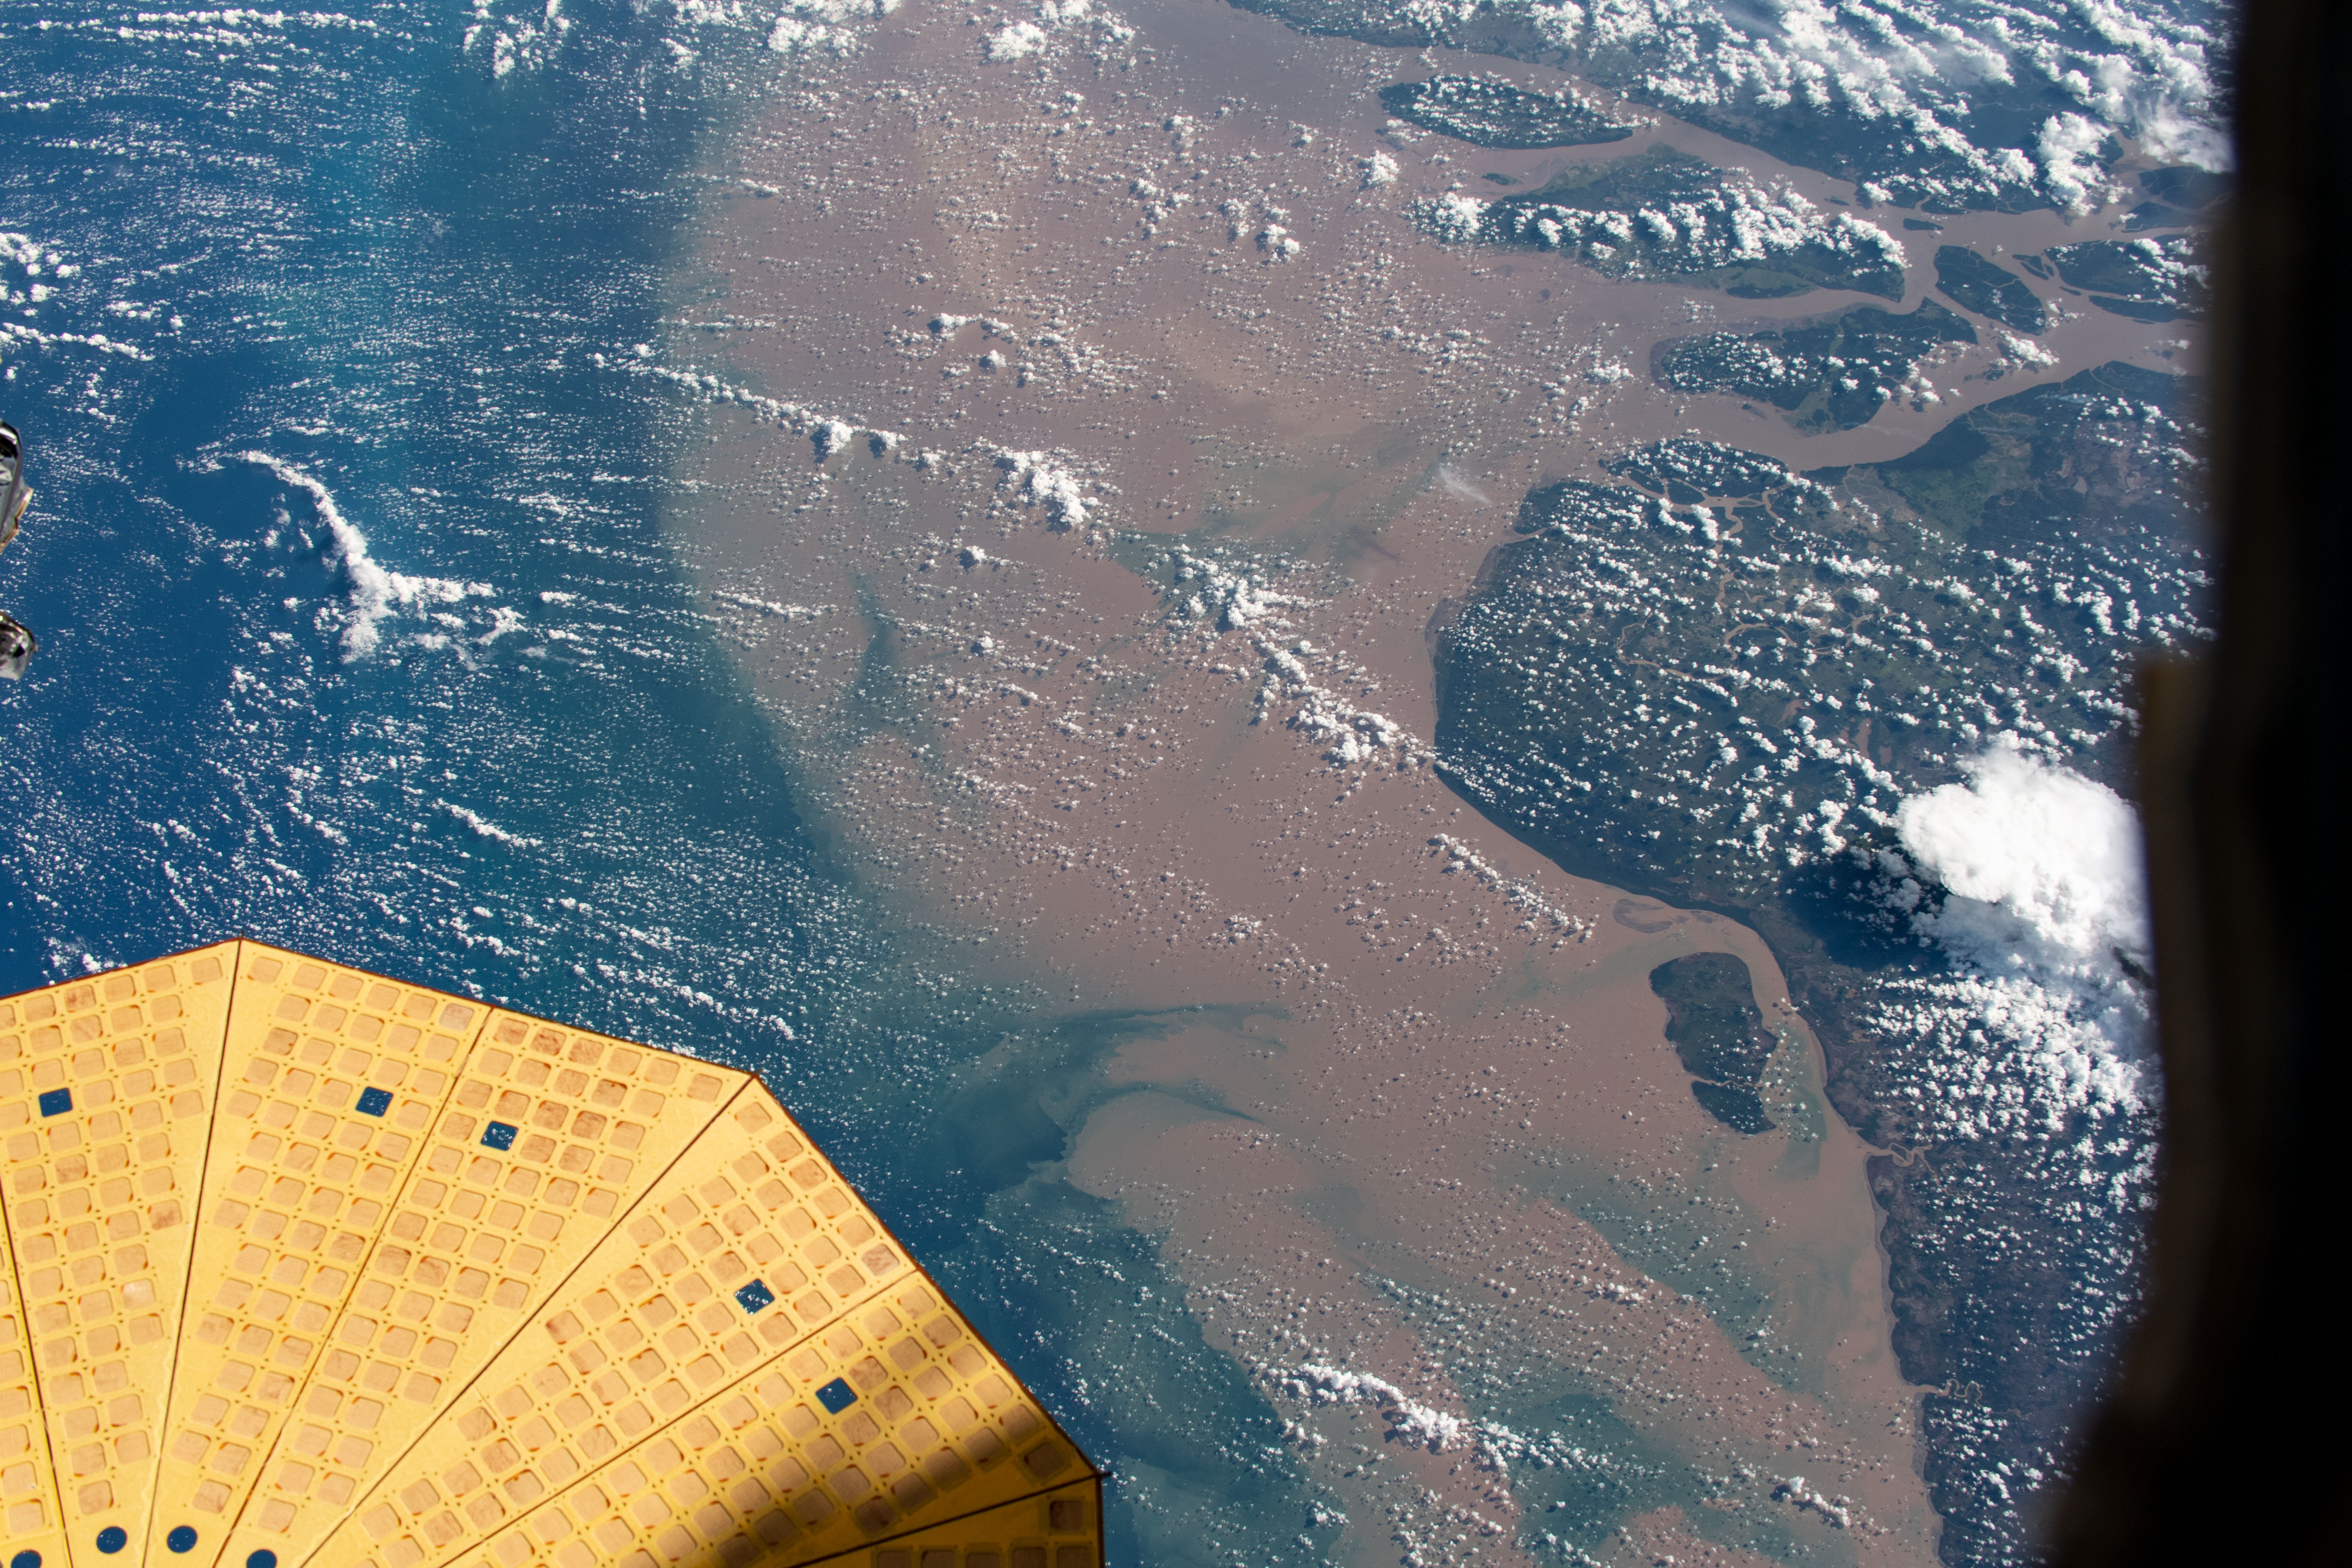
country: BRAZIL
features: RIO AMAZONAS, CANAL DO JURUPARI
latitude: 2.0
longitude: -49.5
